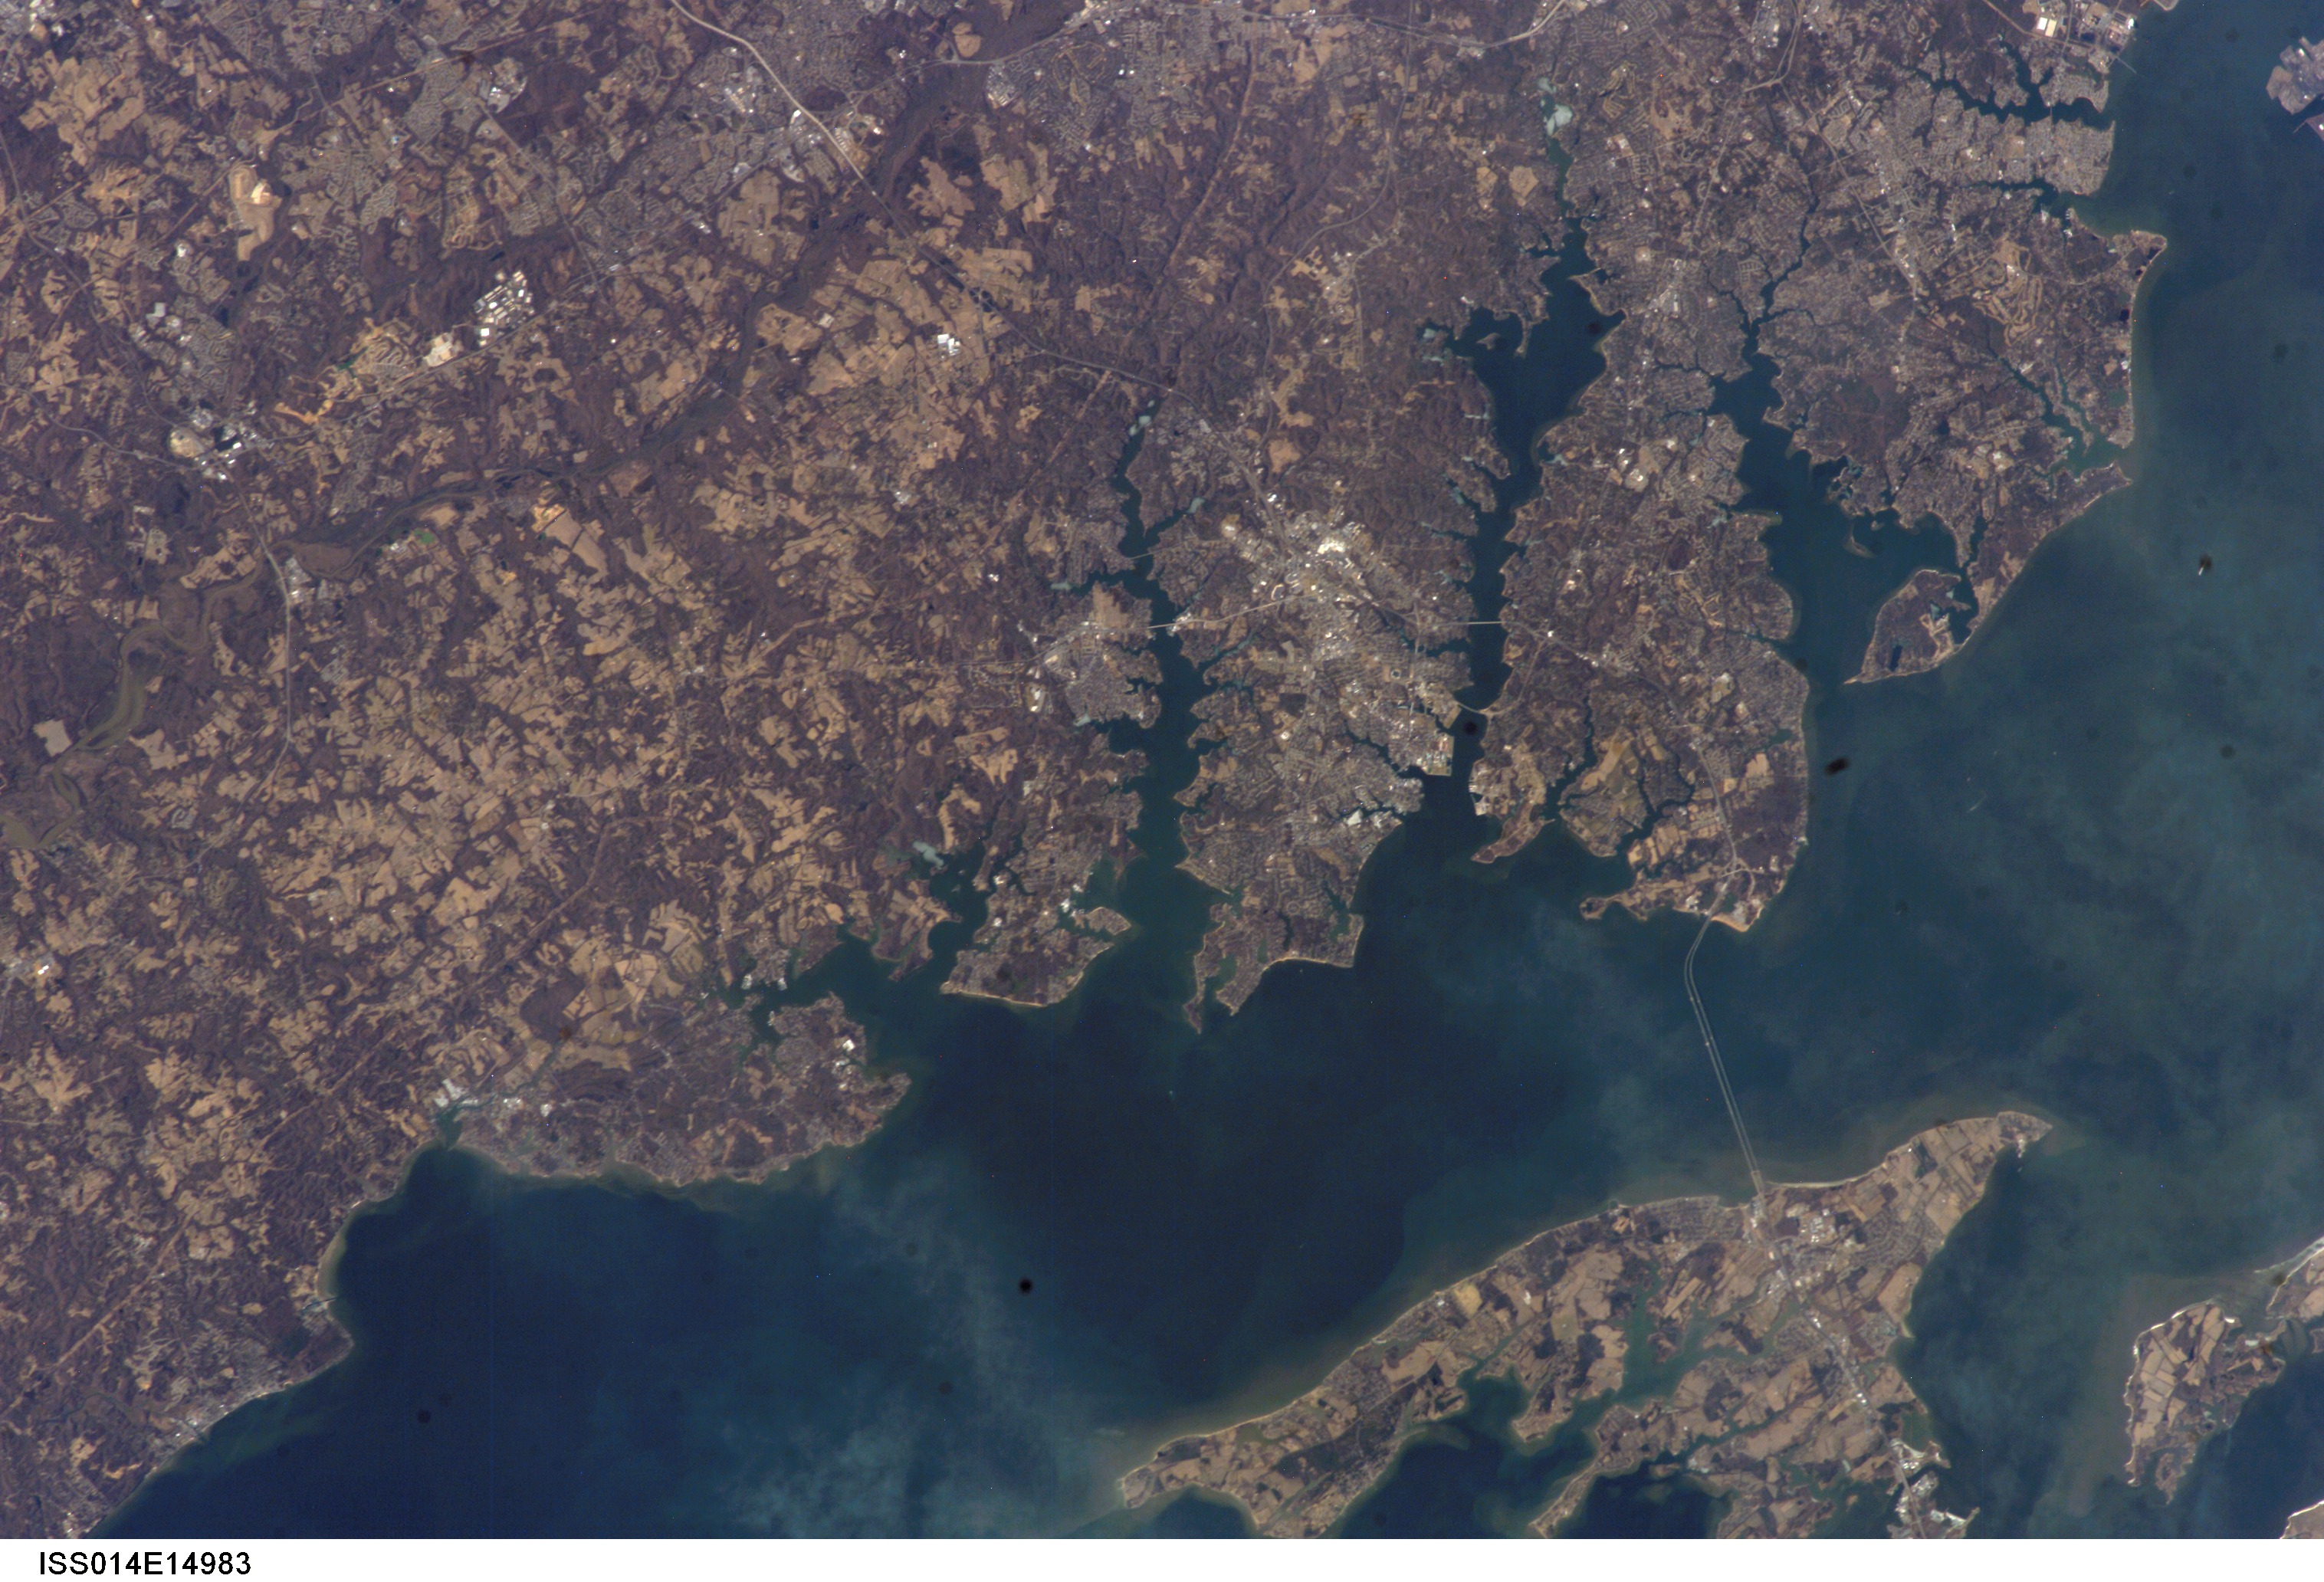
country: USA-MARYLAND
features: ANNAPOLIS, KENT I., CHESTER BAY
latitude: 39.0
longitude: -76.5
